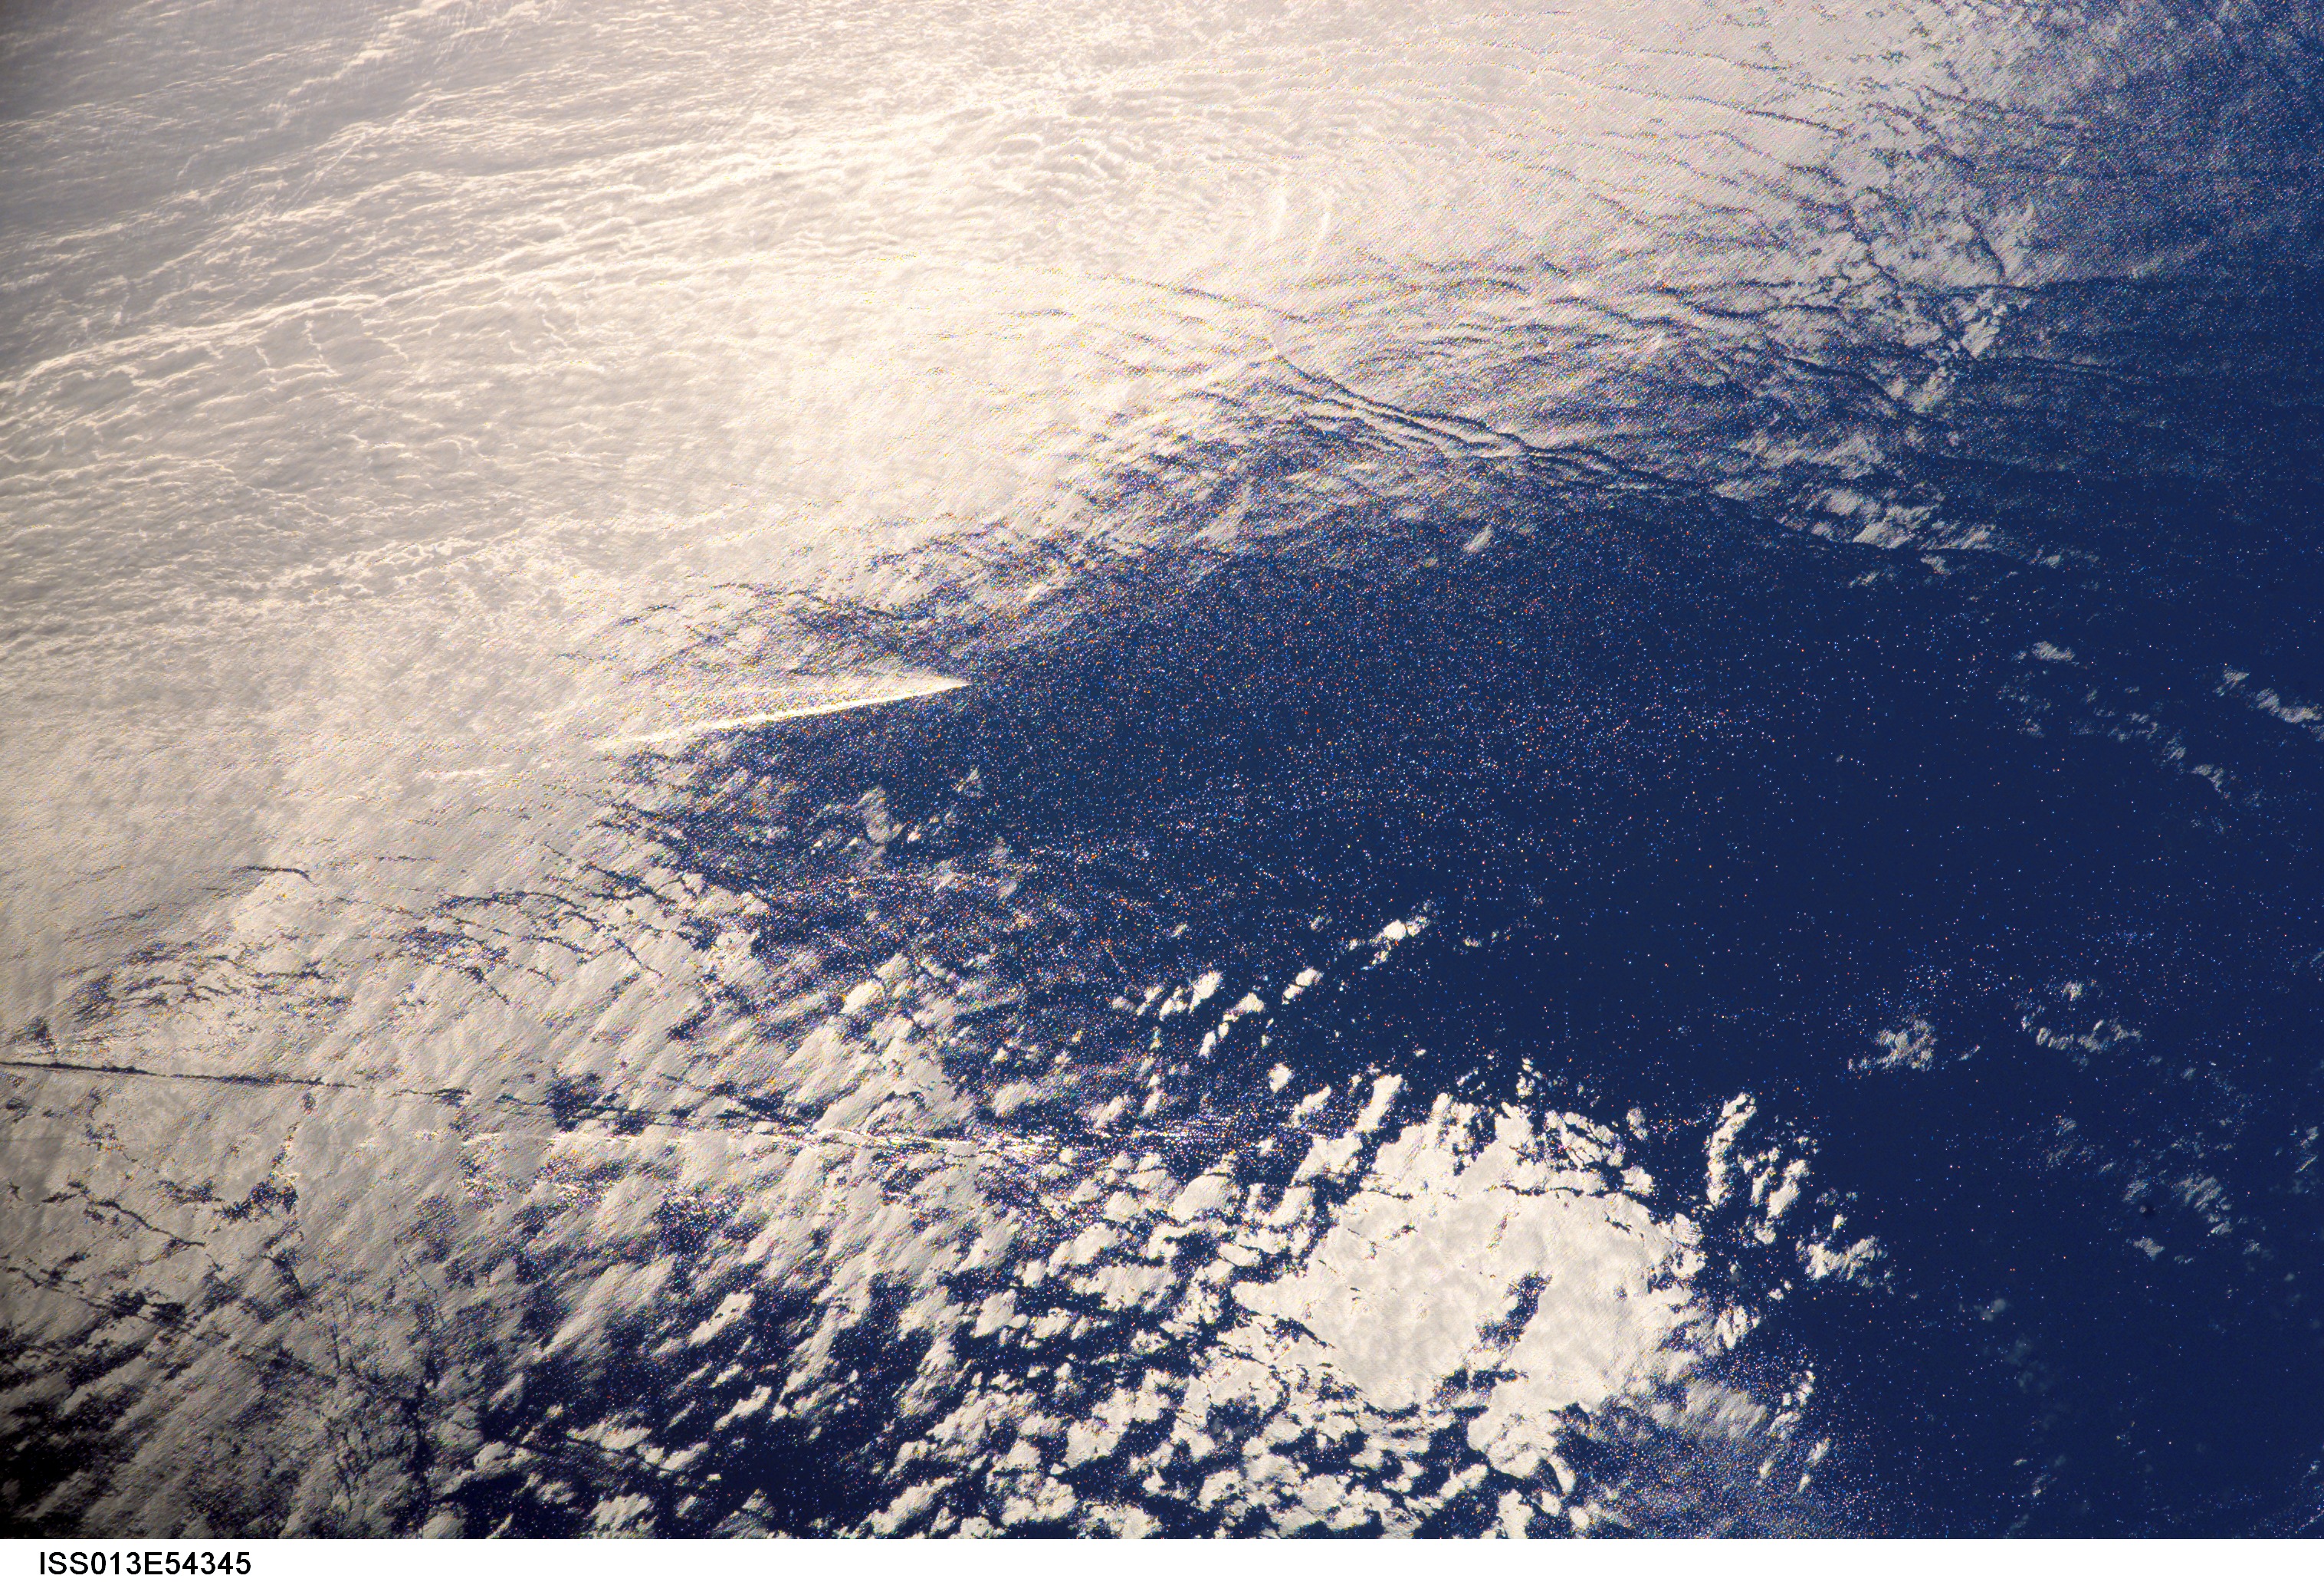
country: CHINA
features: SUNGLINT, SOUTH CHINA SEA
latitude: 21.2
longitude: 110.8
